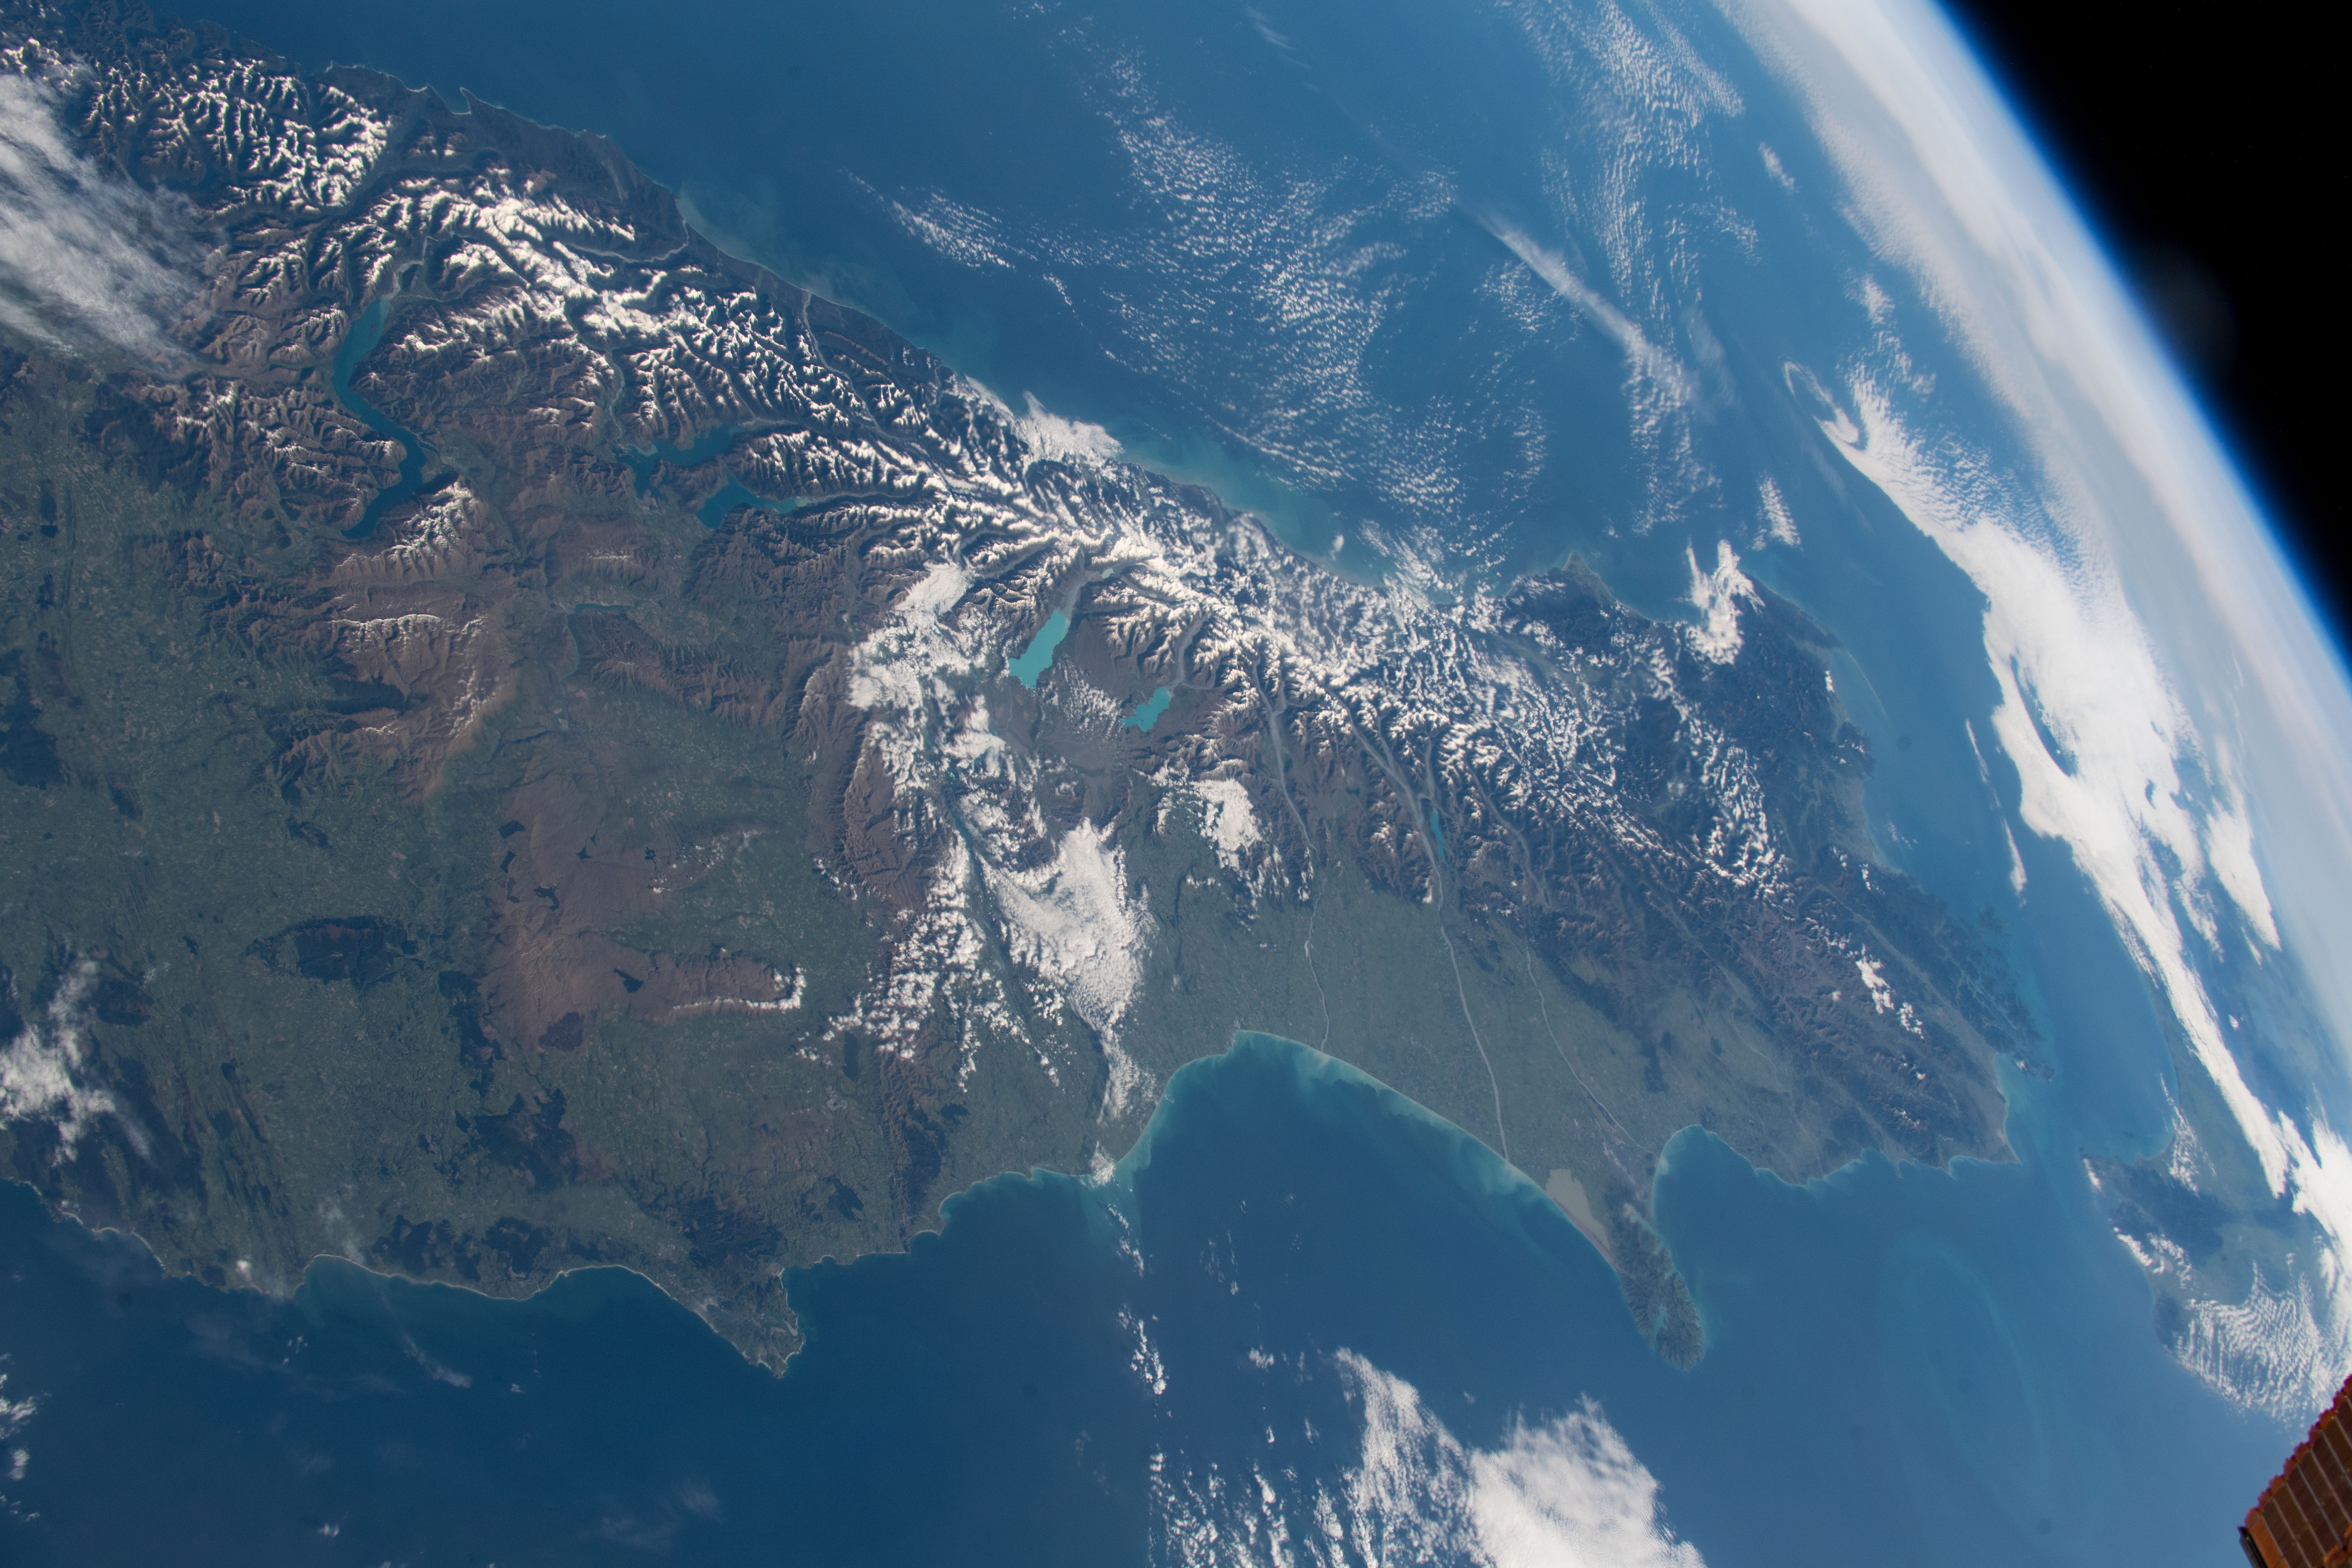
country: NEW ZEALAND-SI
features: NEW ZELAND, SOUTH ISLAND, SOUTHERN ALPS MOUNTAINS, LAKE PUKAKI, LAKE TEKAPO
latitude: -43.5
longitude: 171.0
